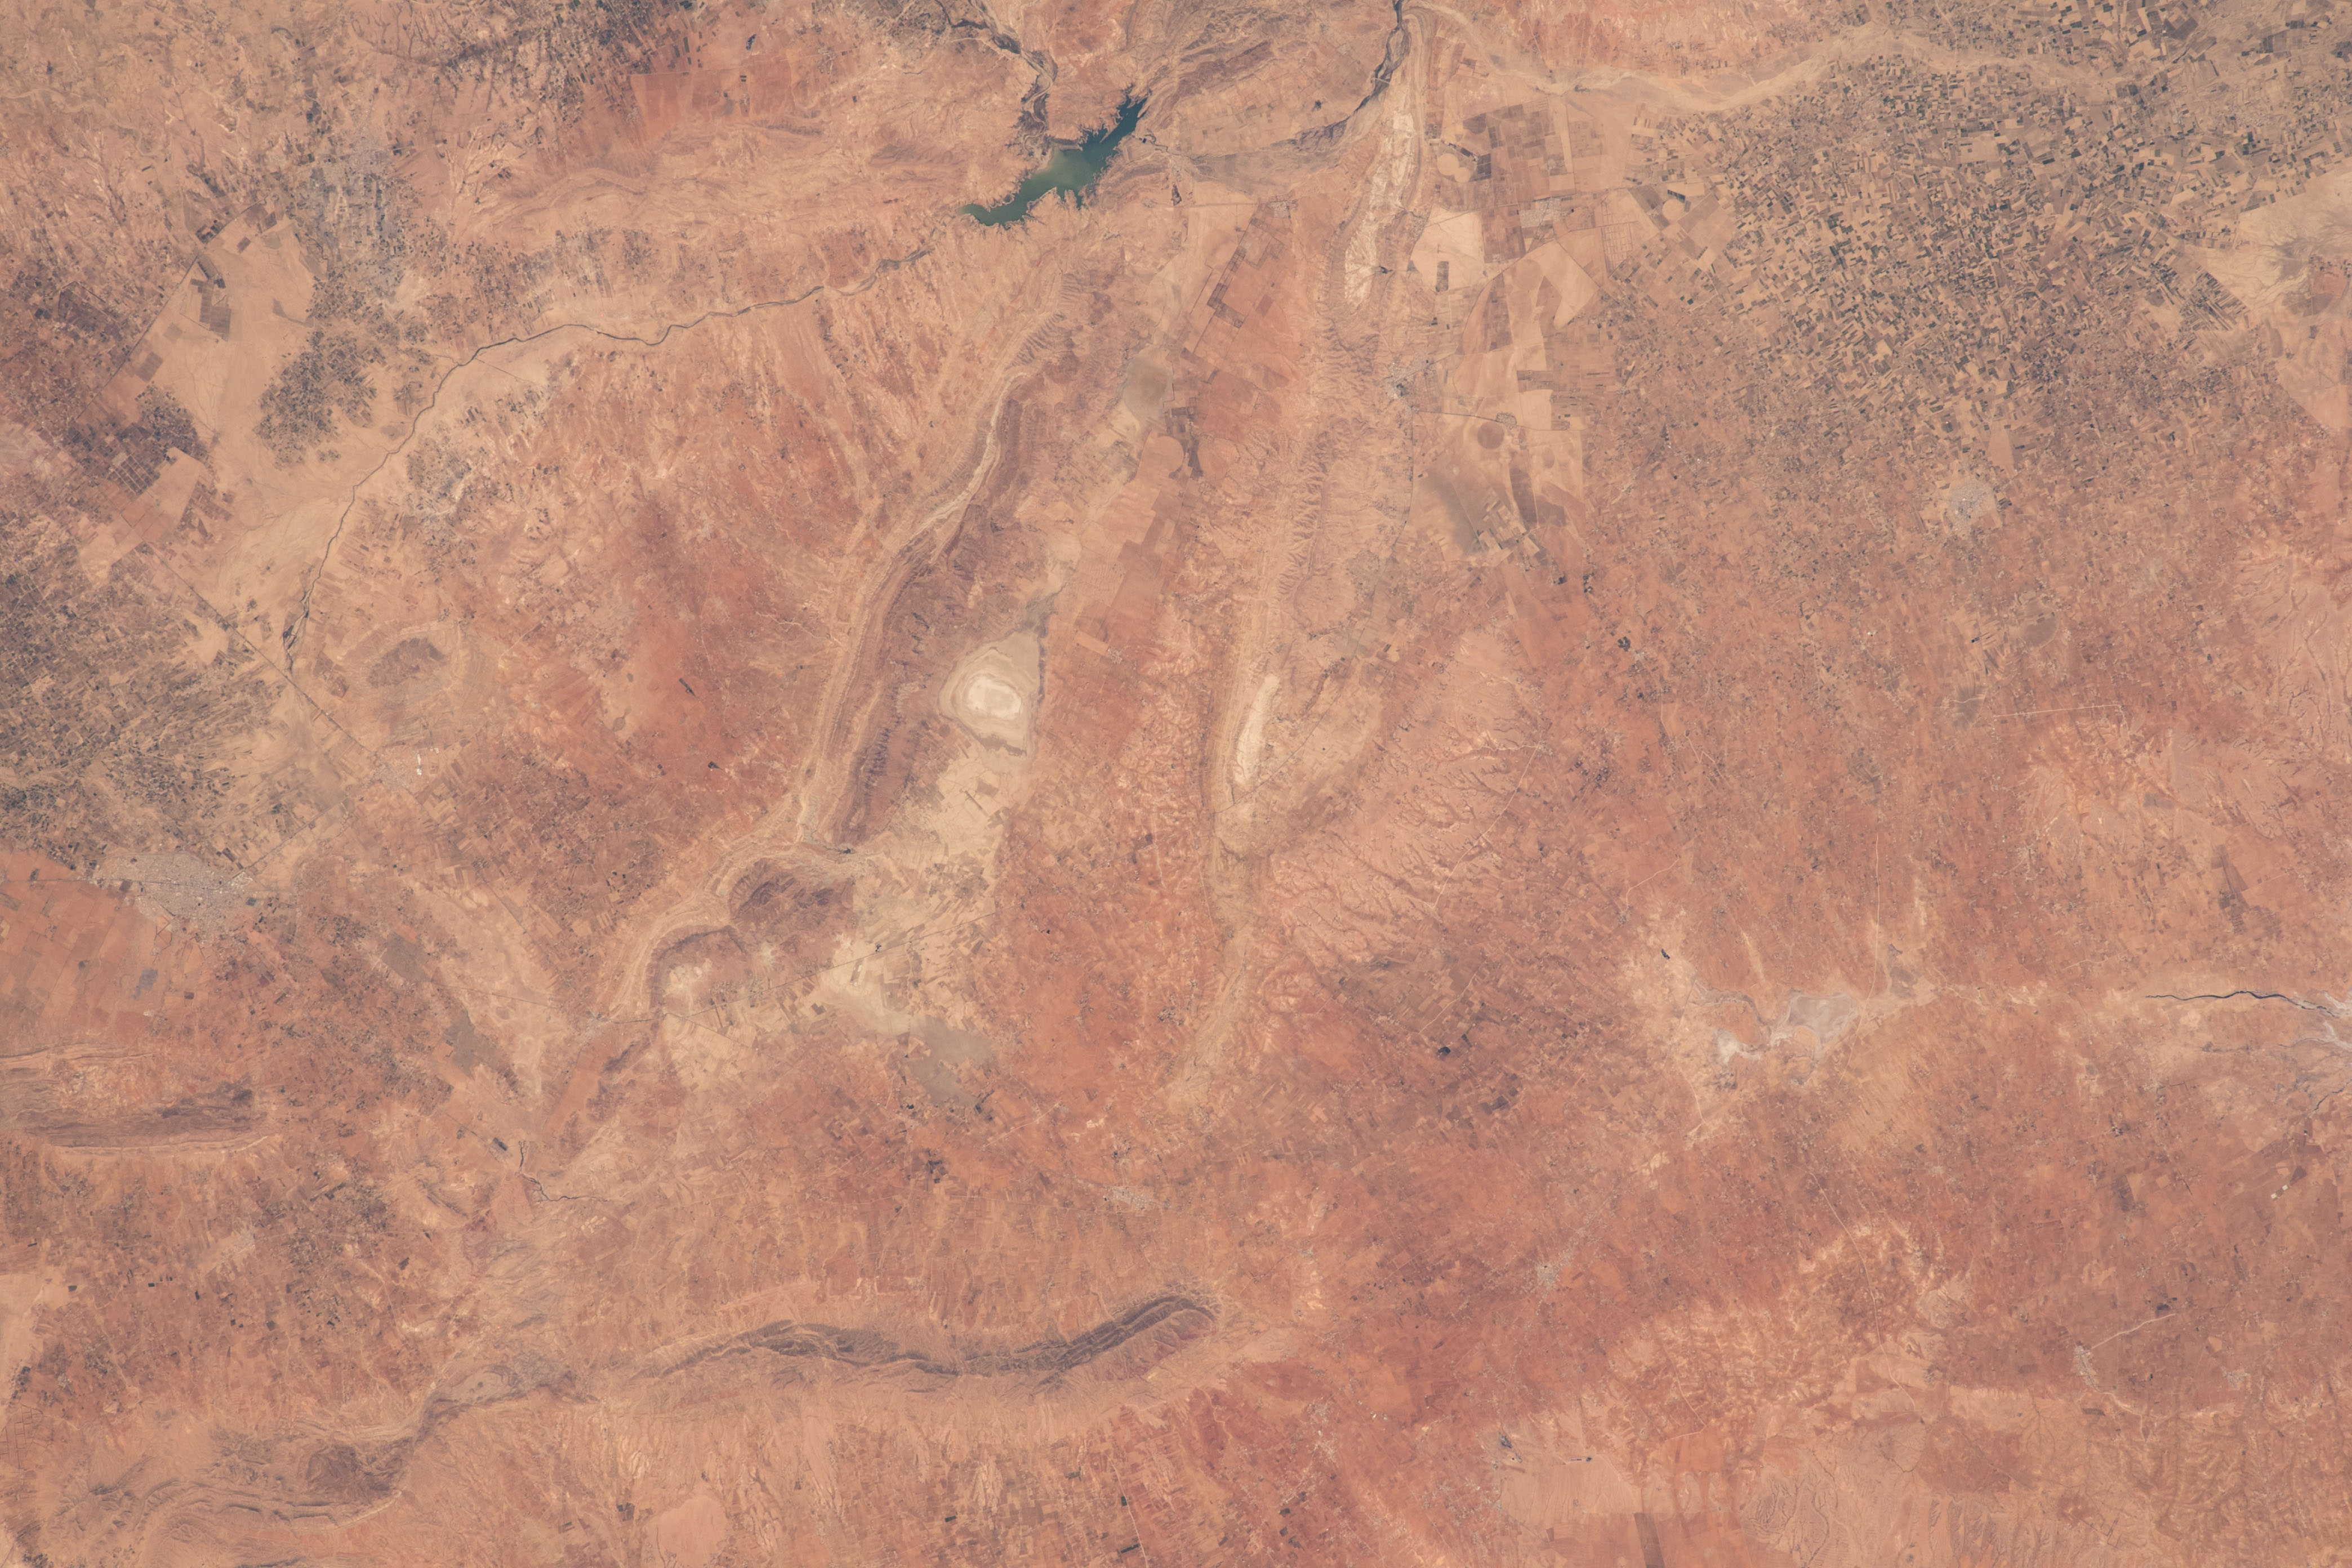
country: TUNISIA
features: LAKE, SIDI SAAD DAM
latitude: 35.2
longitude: 9.8
